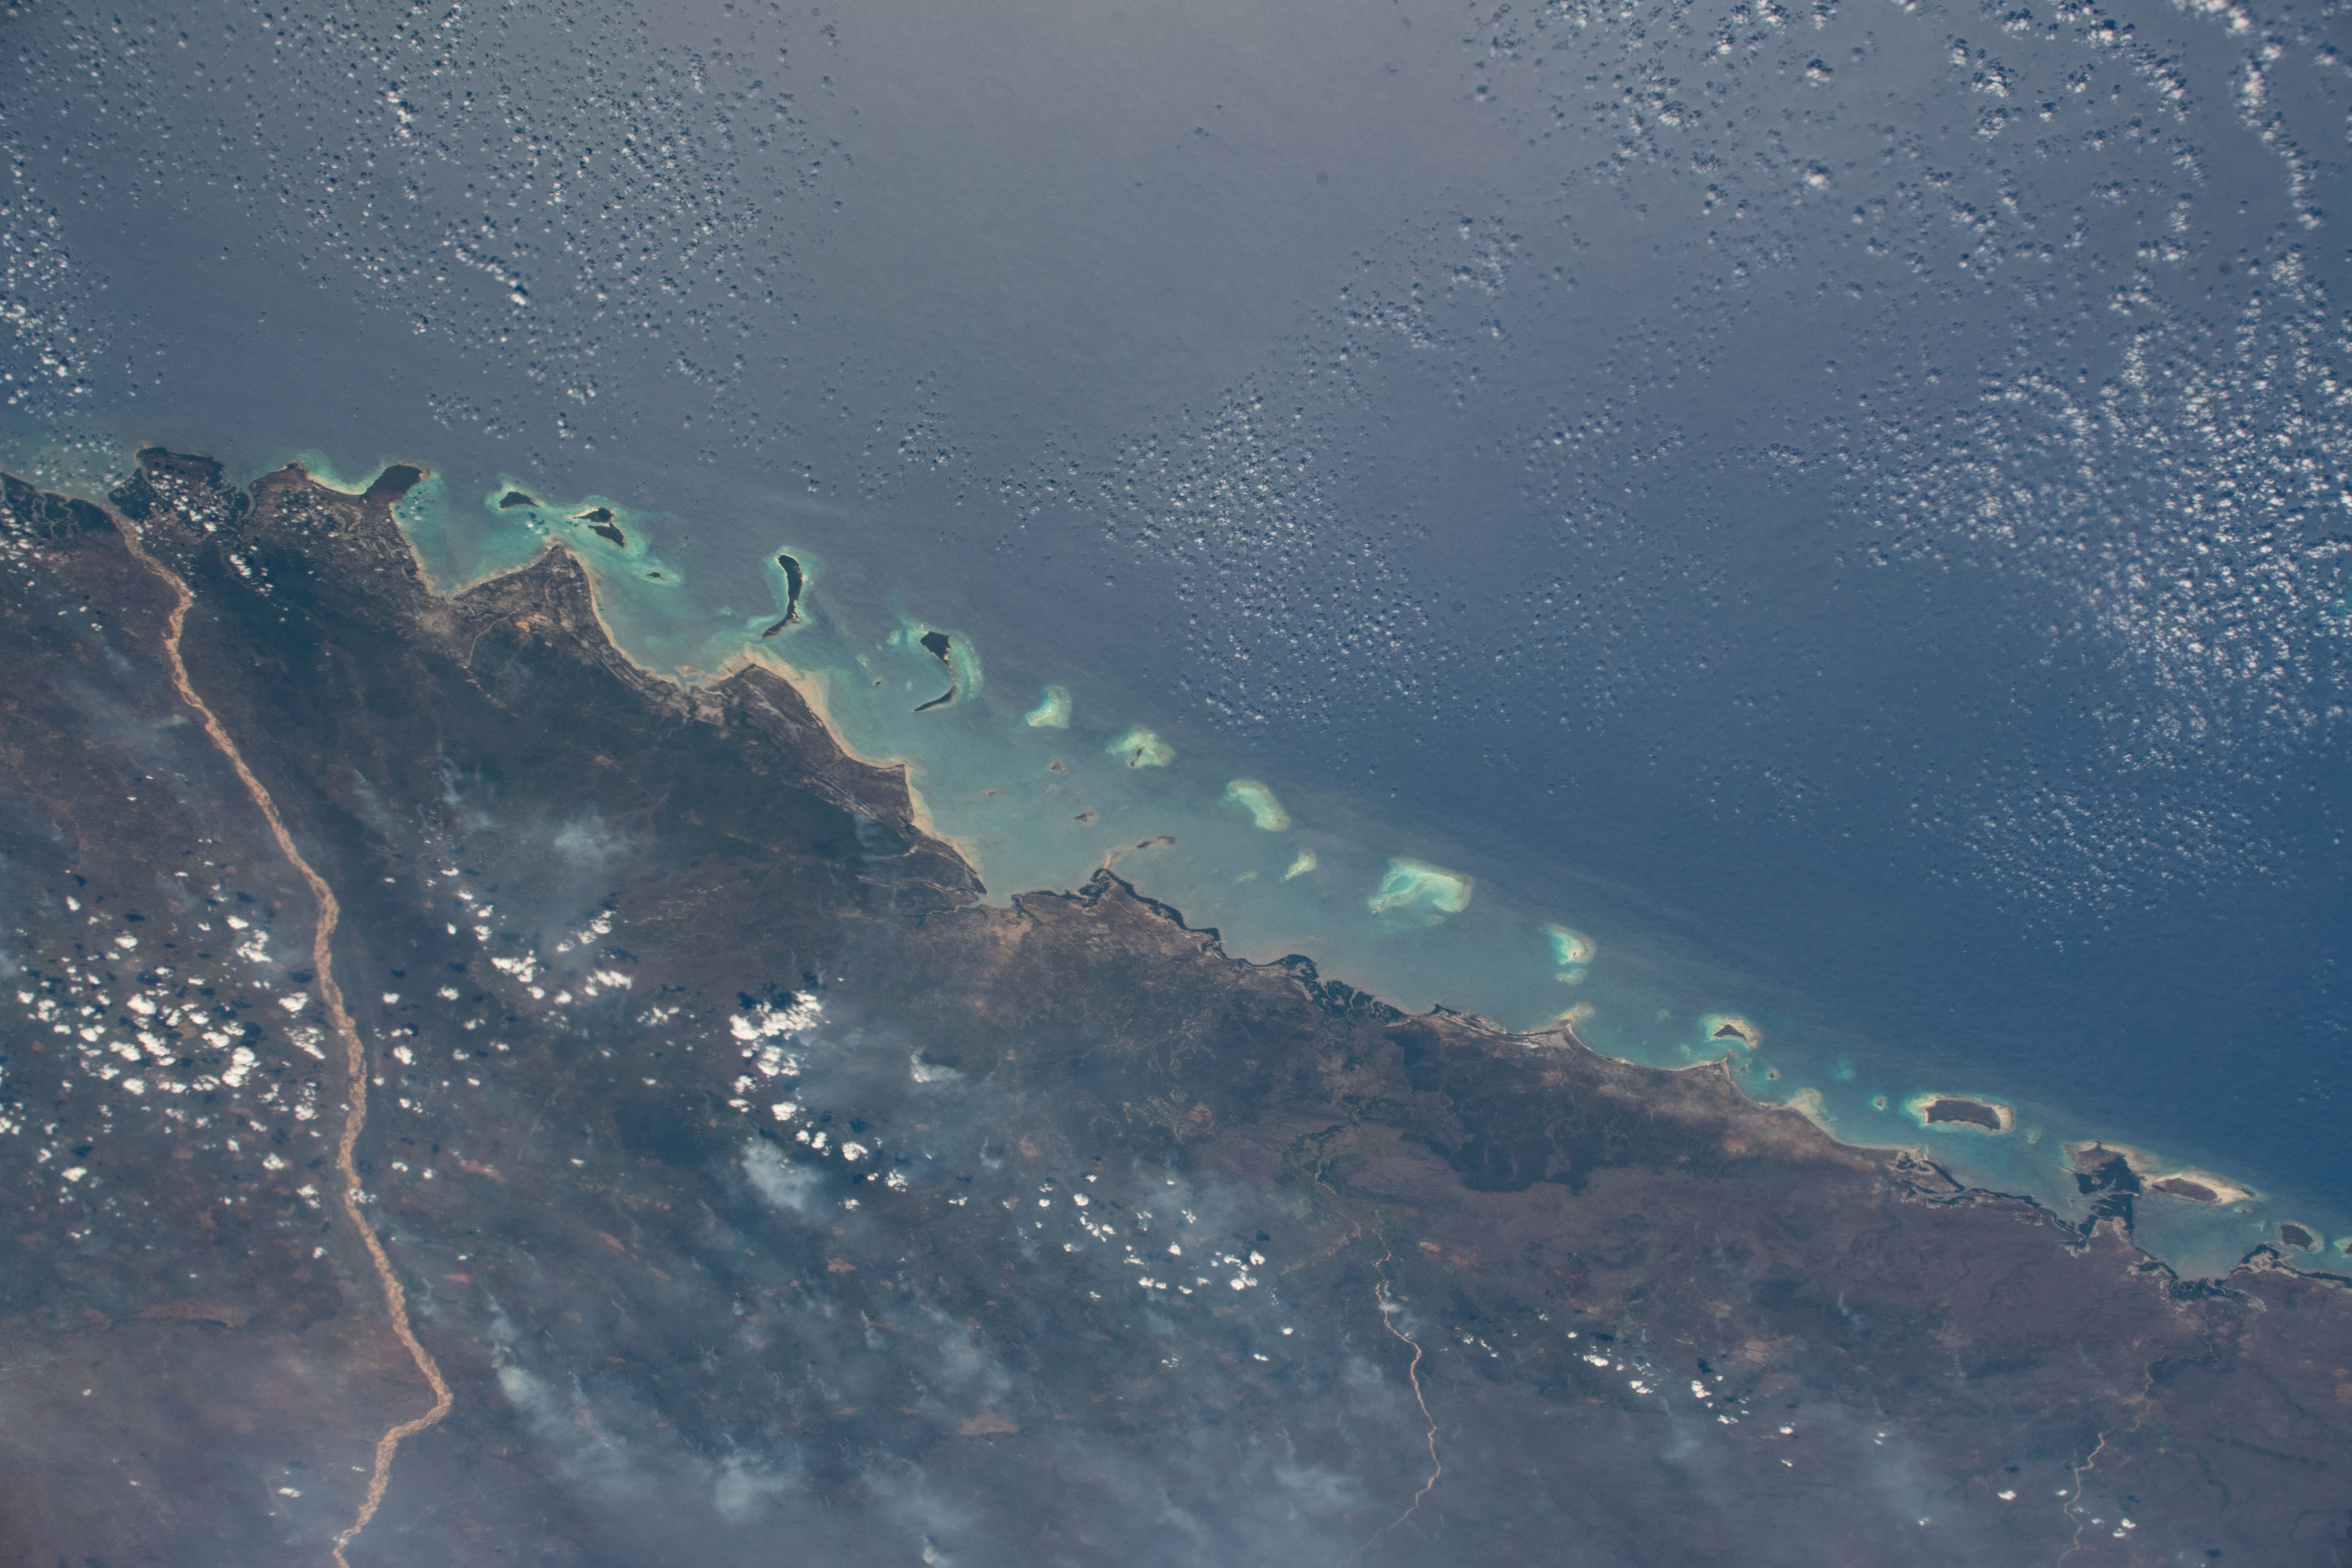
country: MOZAMBIQUE
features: ROVUMA RIVER, AFUNGI CANYON, VAMIZI CANYON, TAMBUZI CANYON
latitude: -11.5
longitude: 40.7
